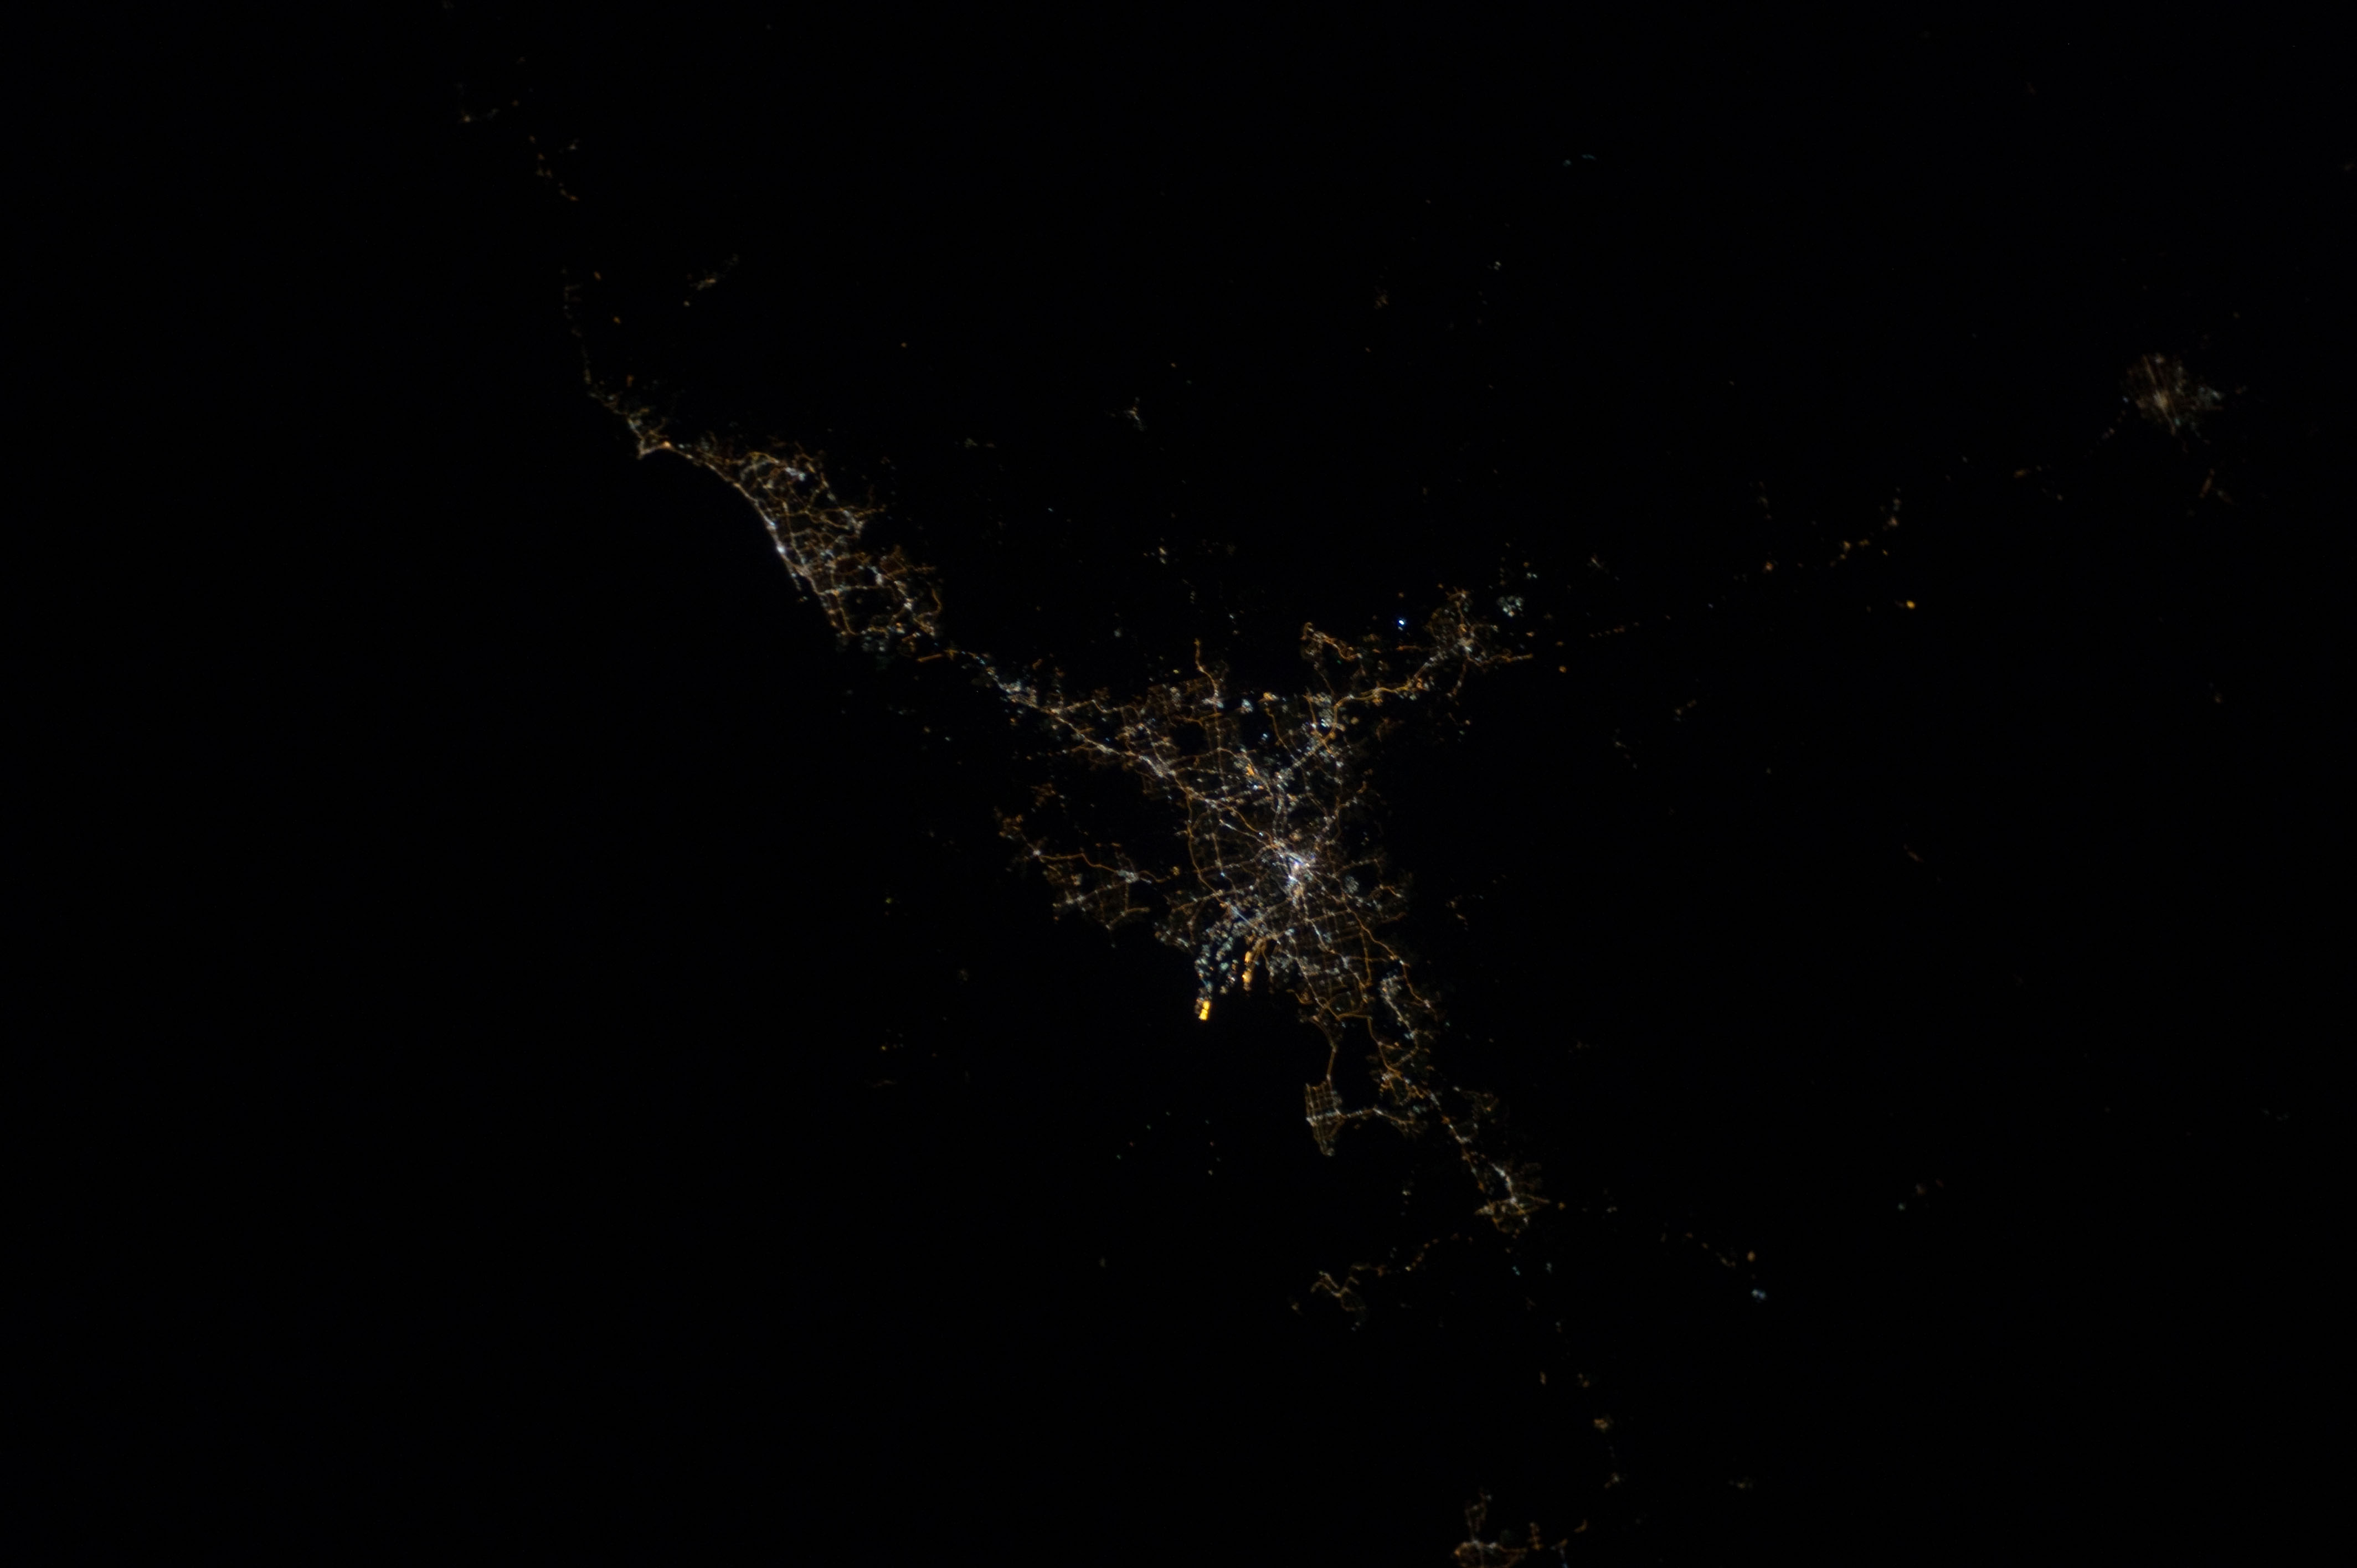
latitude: -27.5
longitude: 153.0
